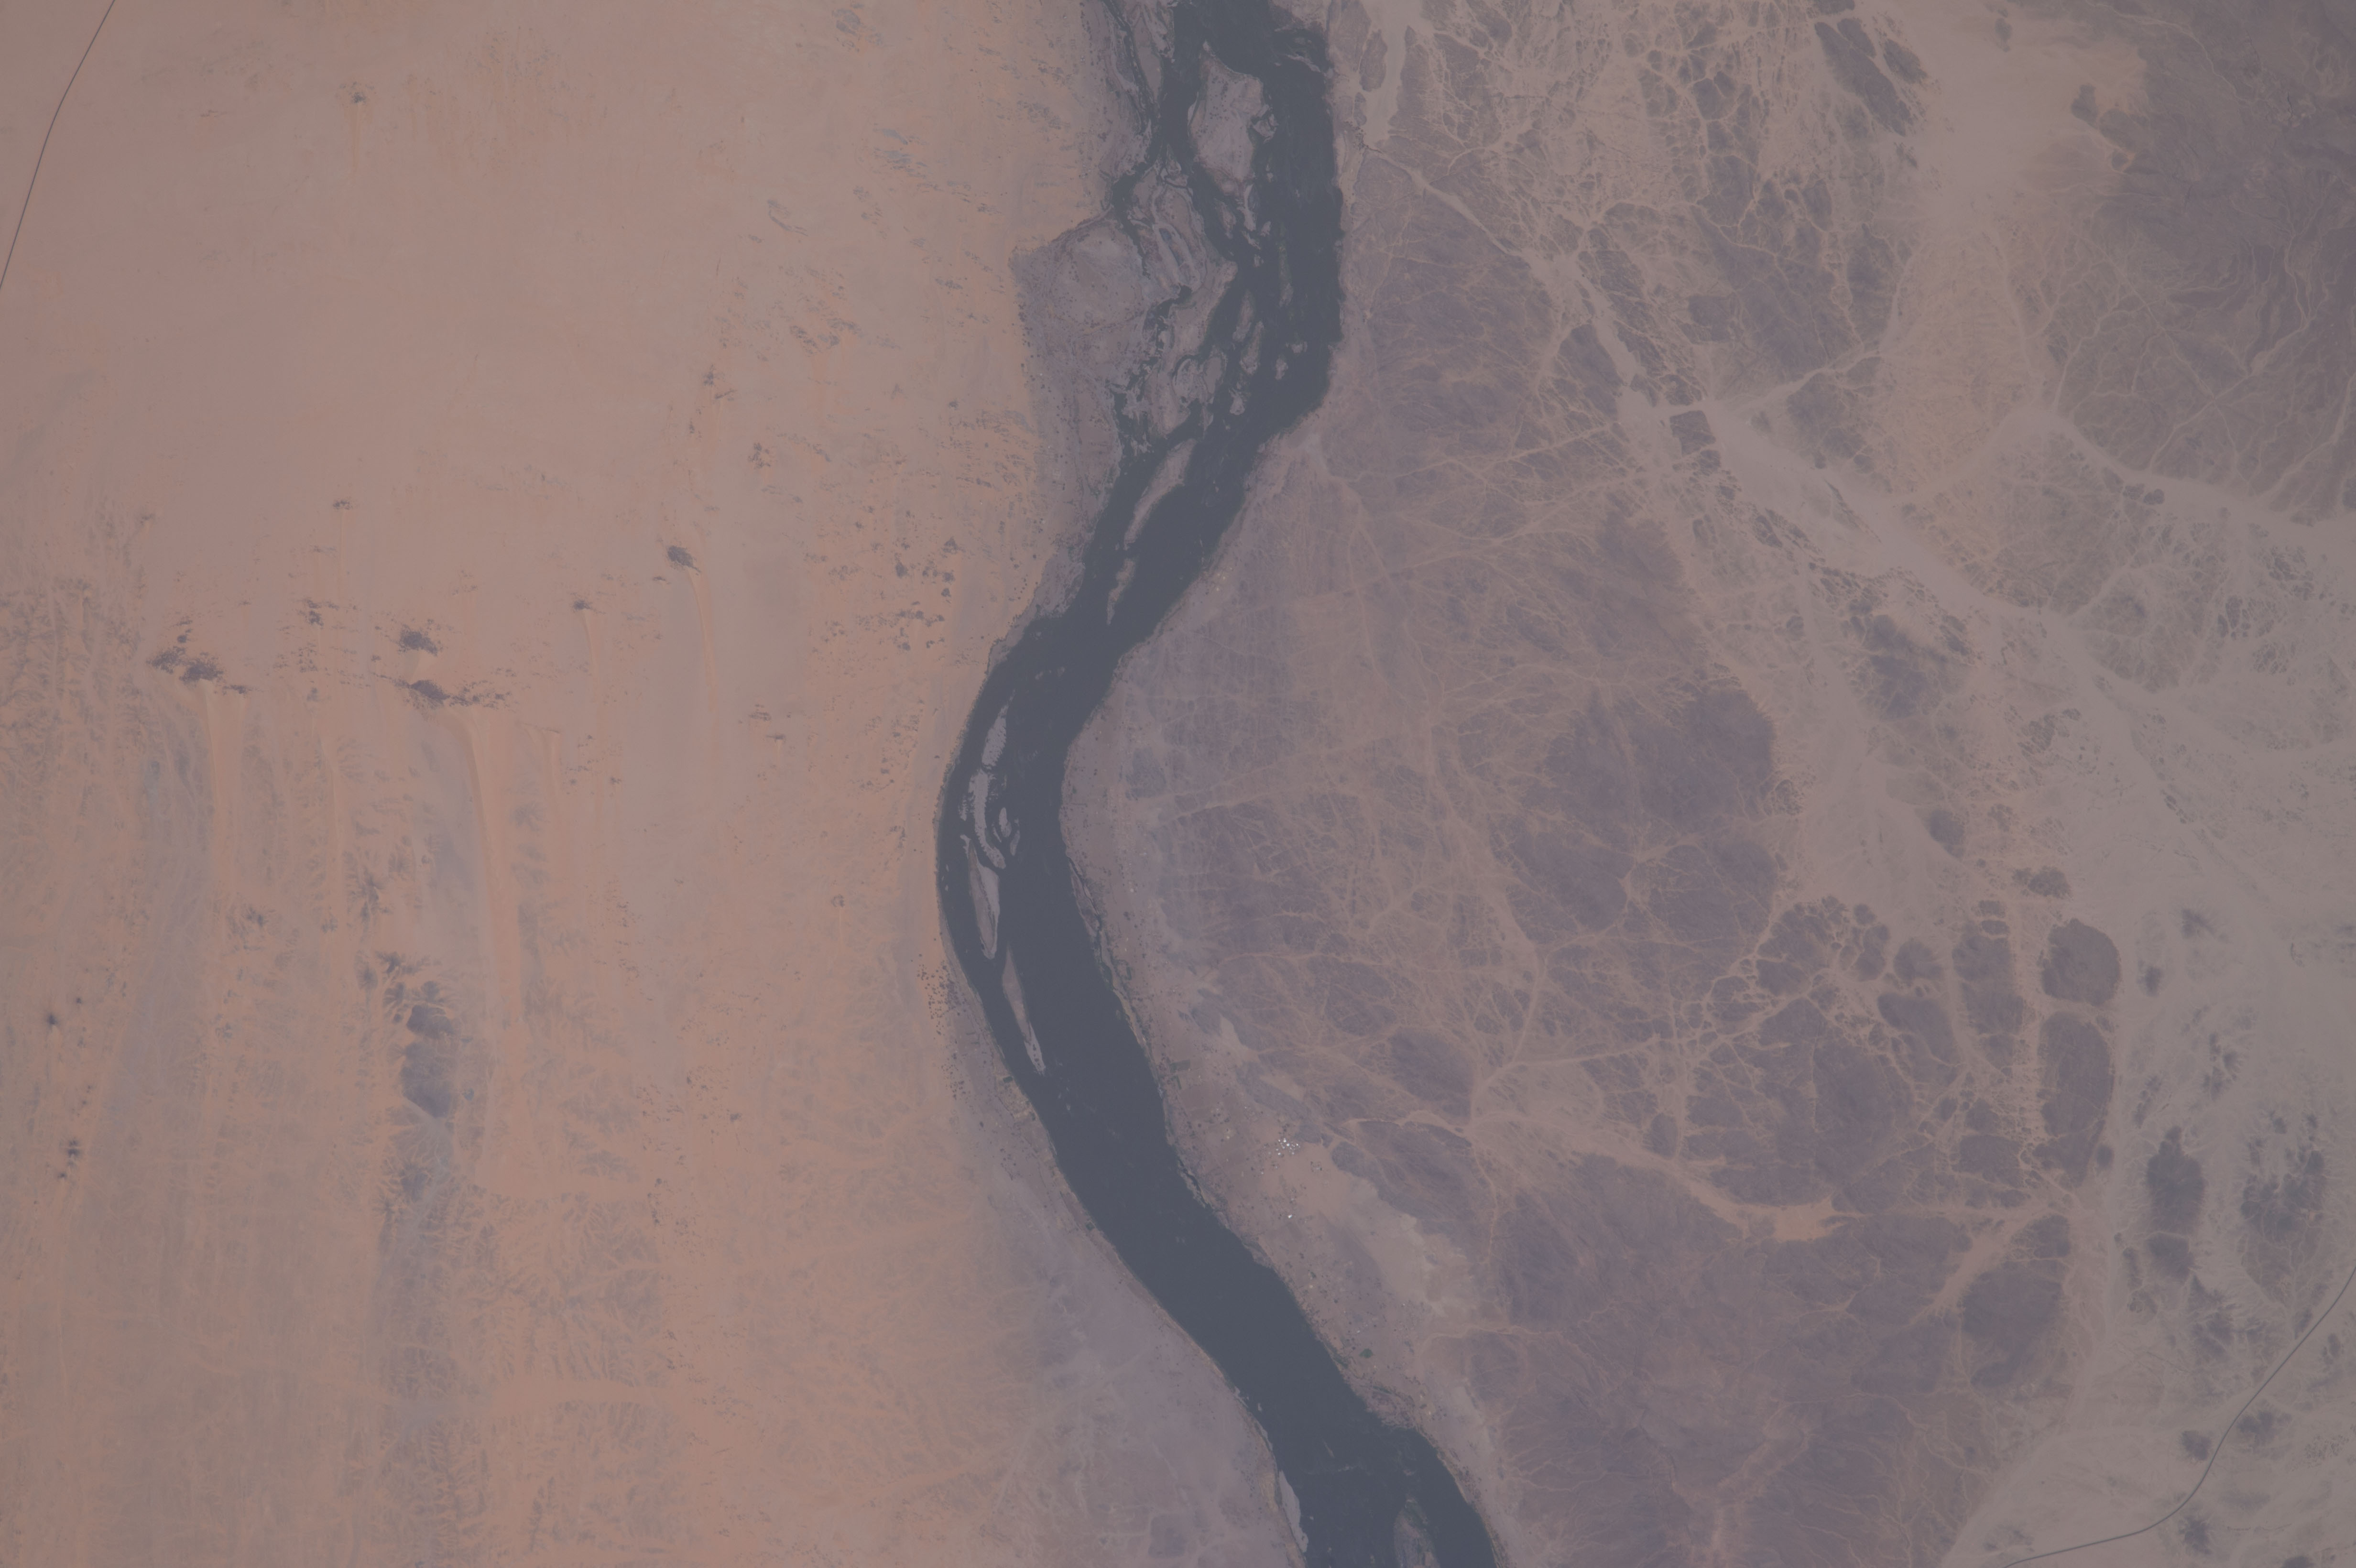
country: SUDAN
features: NUBIAN DESERT, NILE RIVER, NORTHERN
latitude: 21.0
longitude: 30.6
